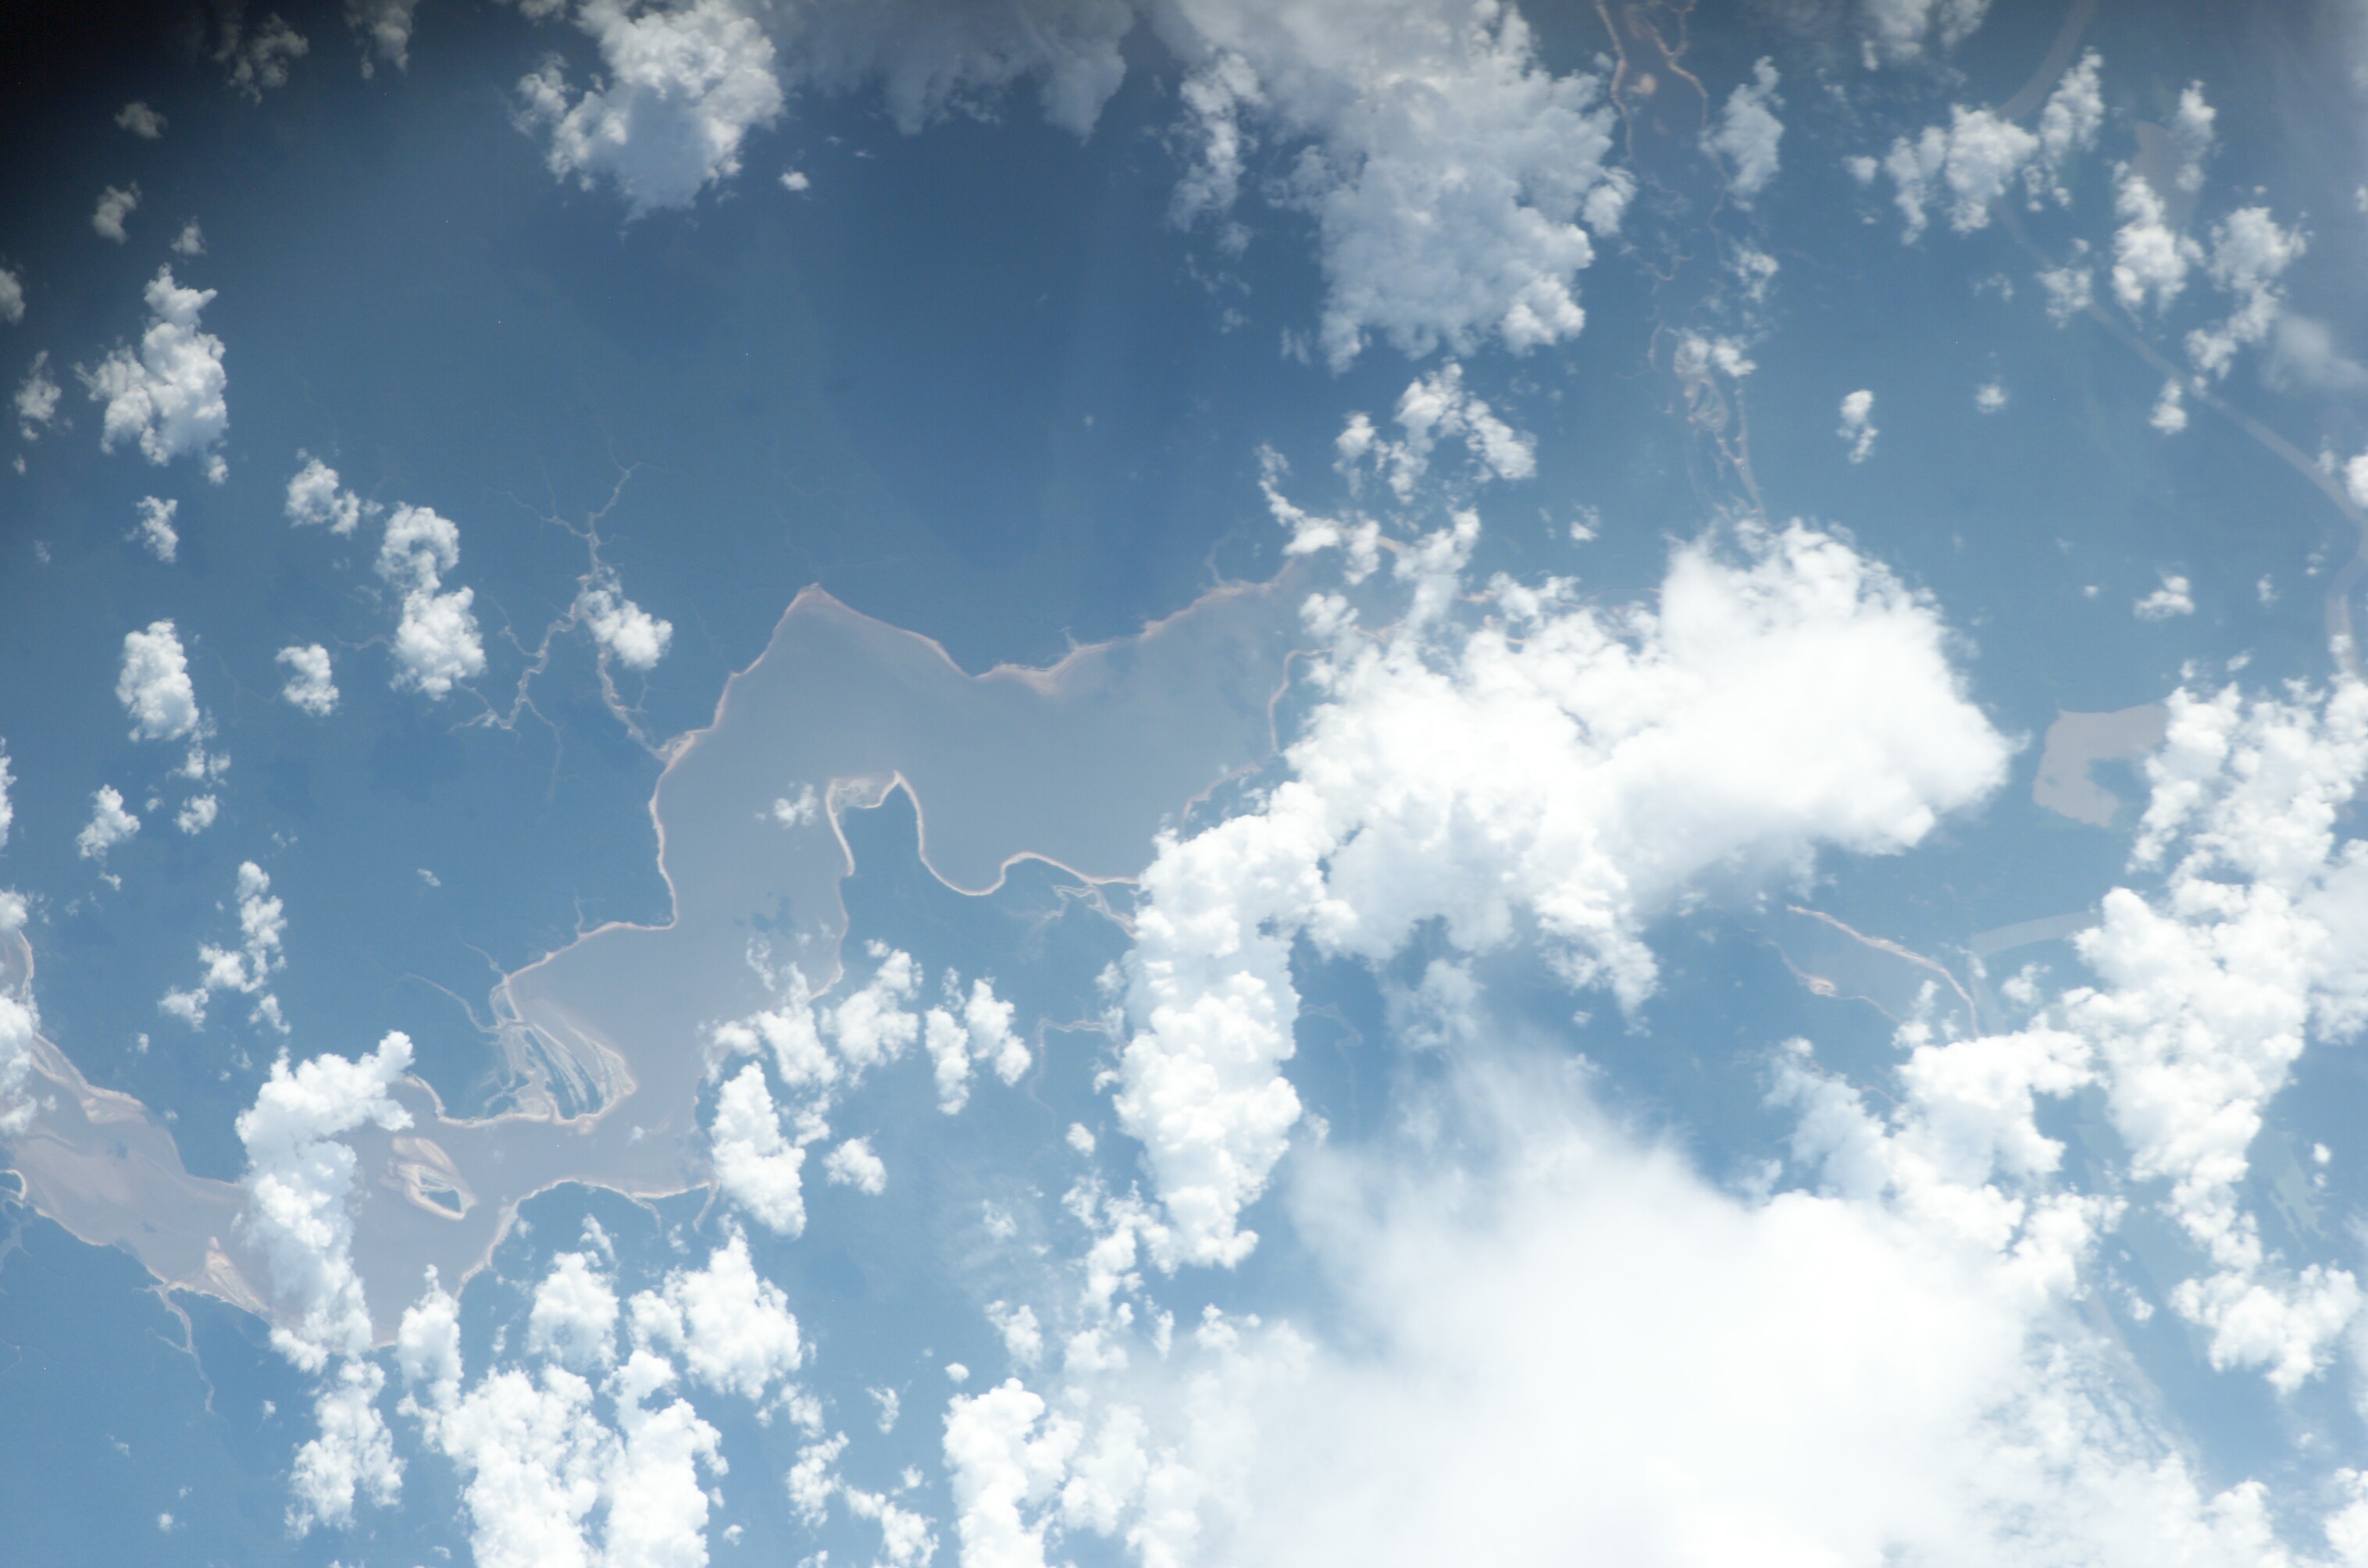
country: BRAZIL
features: RIO ABACAXIS, ENTRE RIOS, JABUTI
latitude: -4.1
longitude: -58.7
